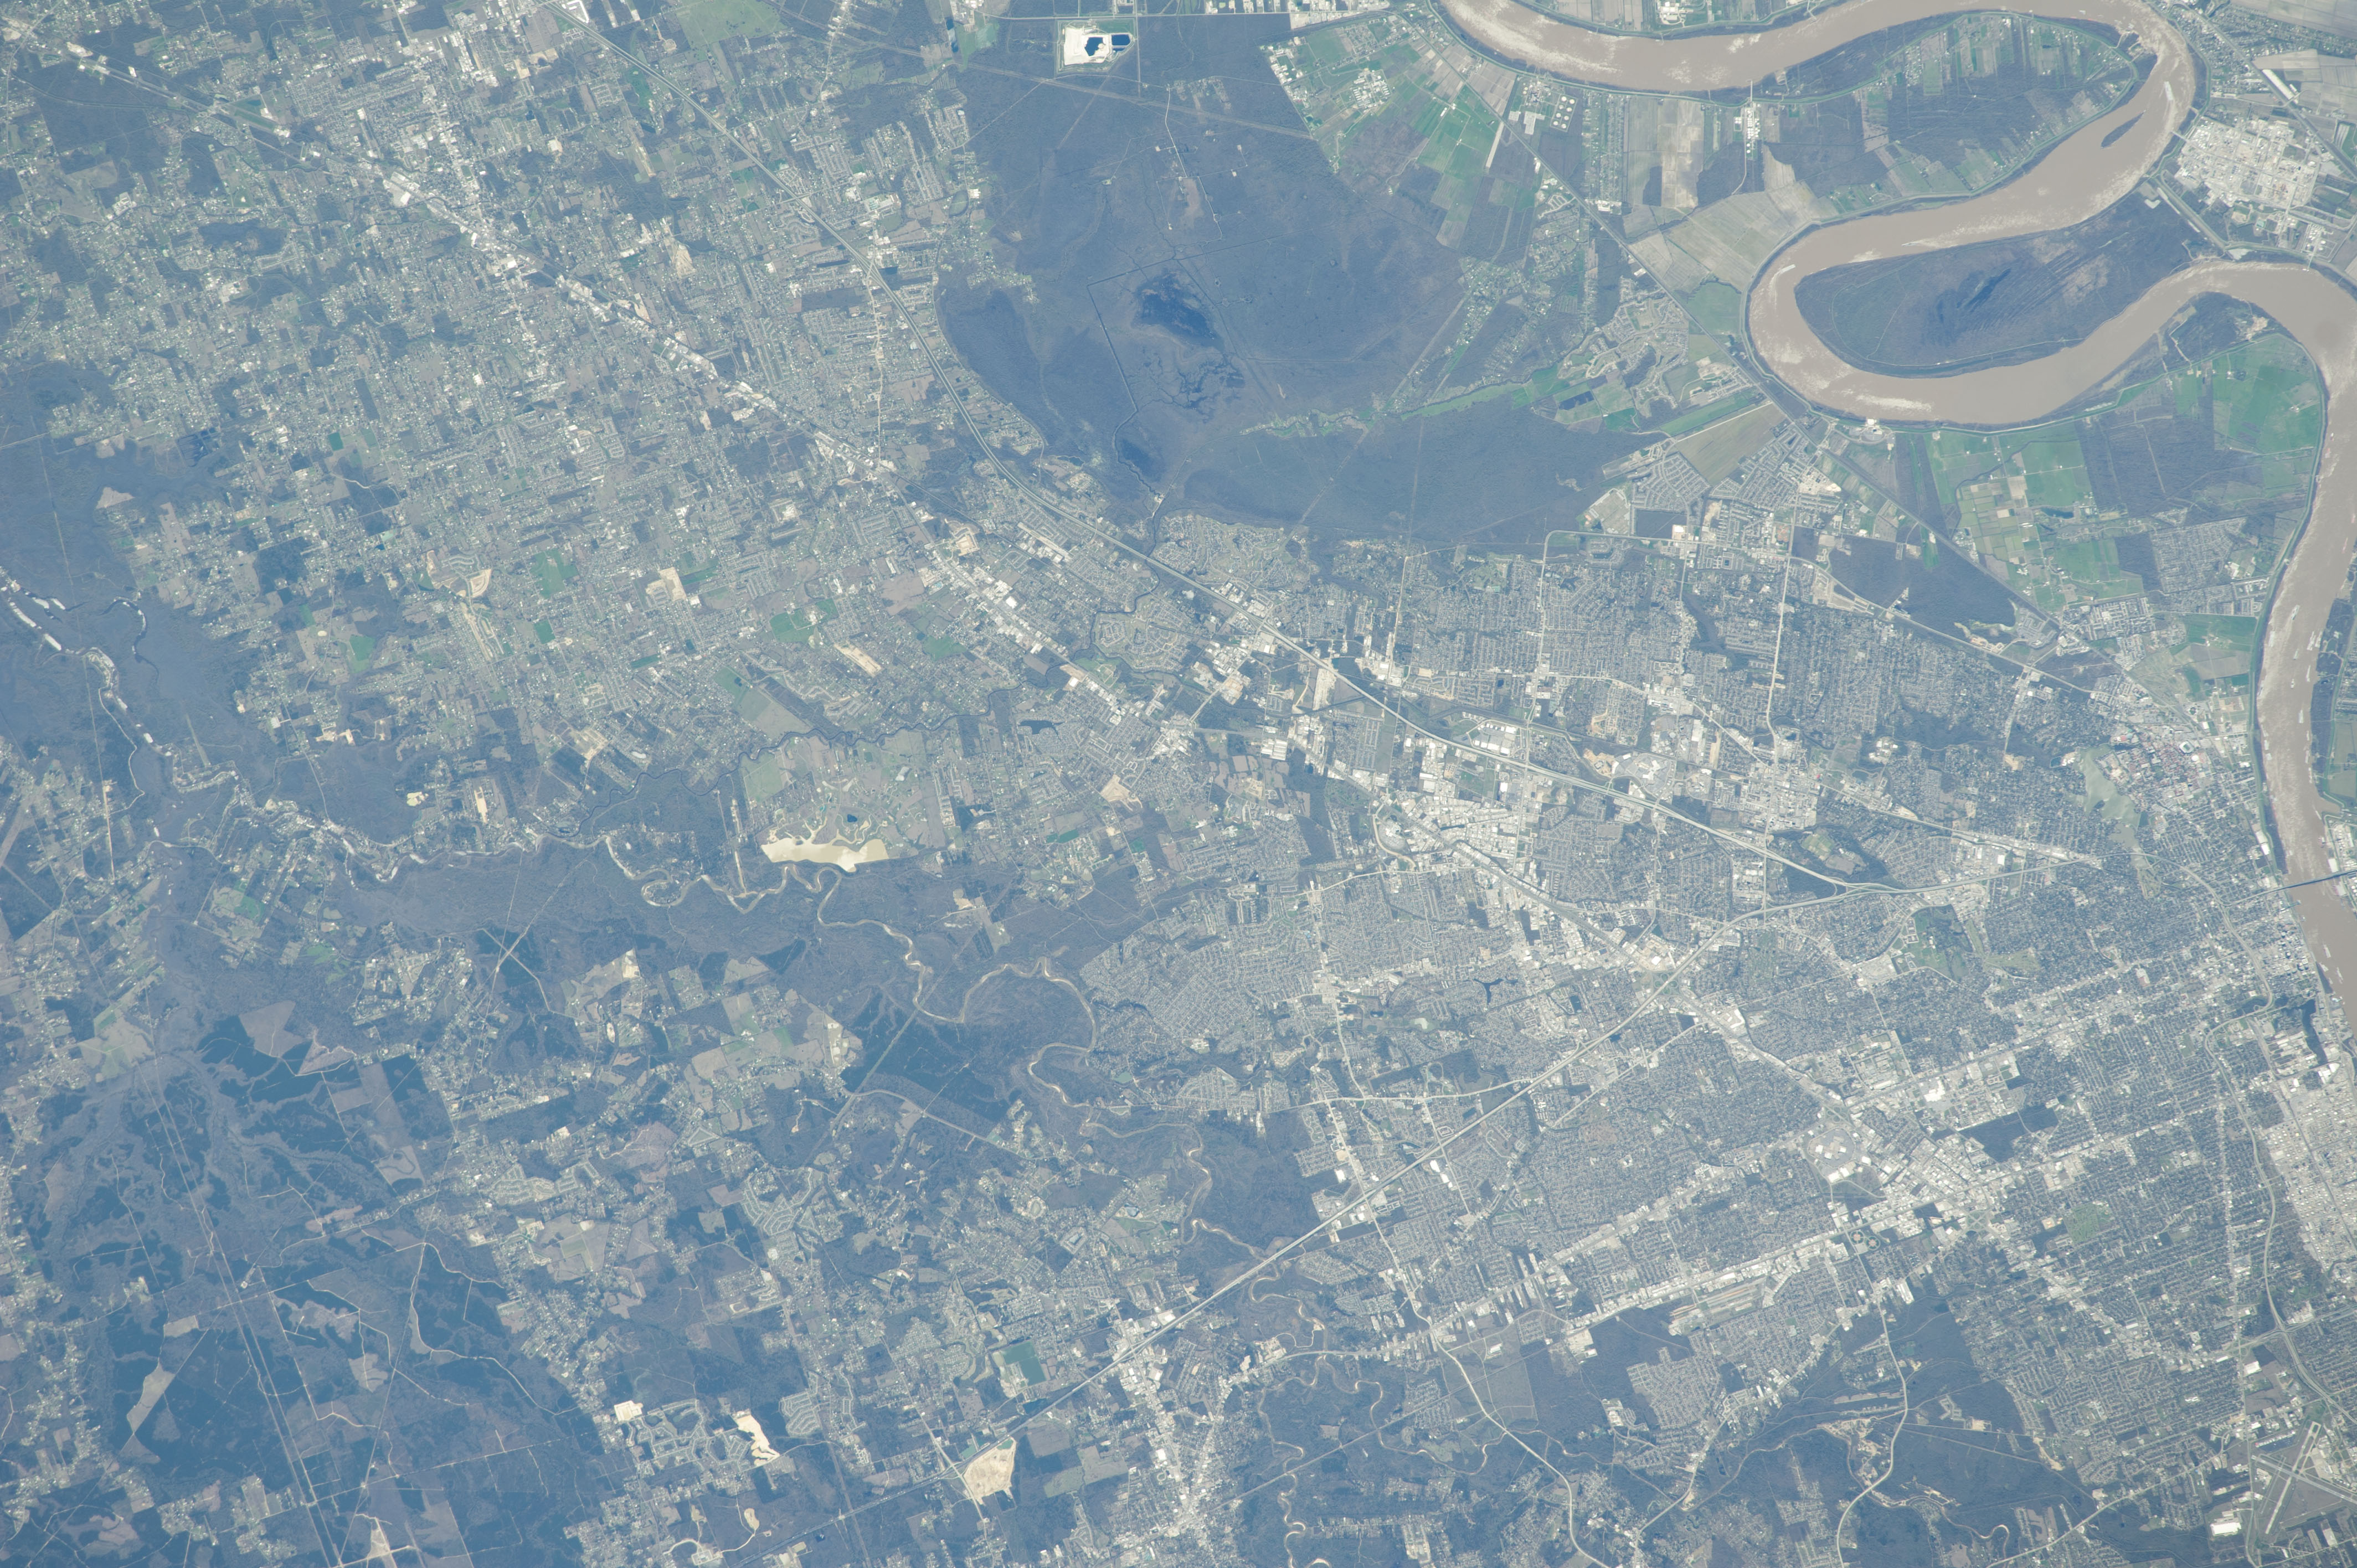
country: USA-LOUISIANA
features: MISSISSIPPI RIVER, FARM LAND, BATON ROUGE, AMITE RIVER
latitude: 30.4
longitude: -91.0
